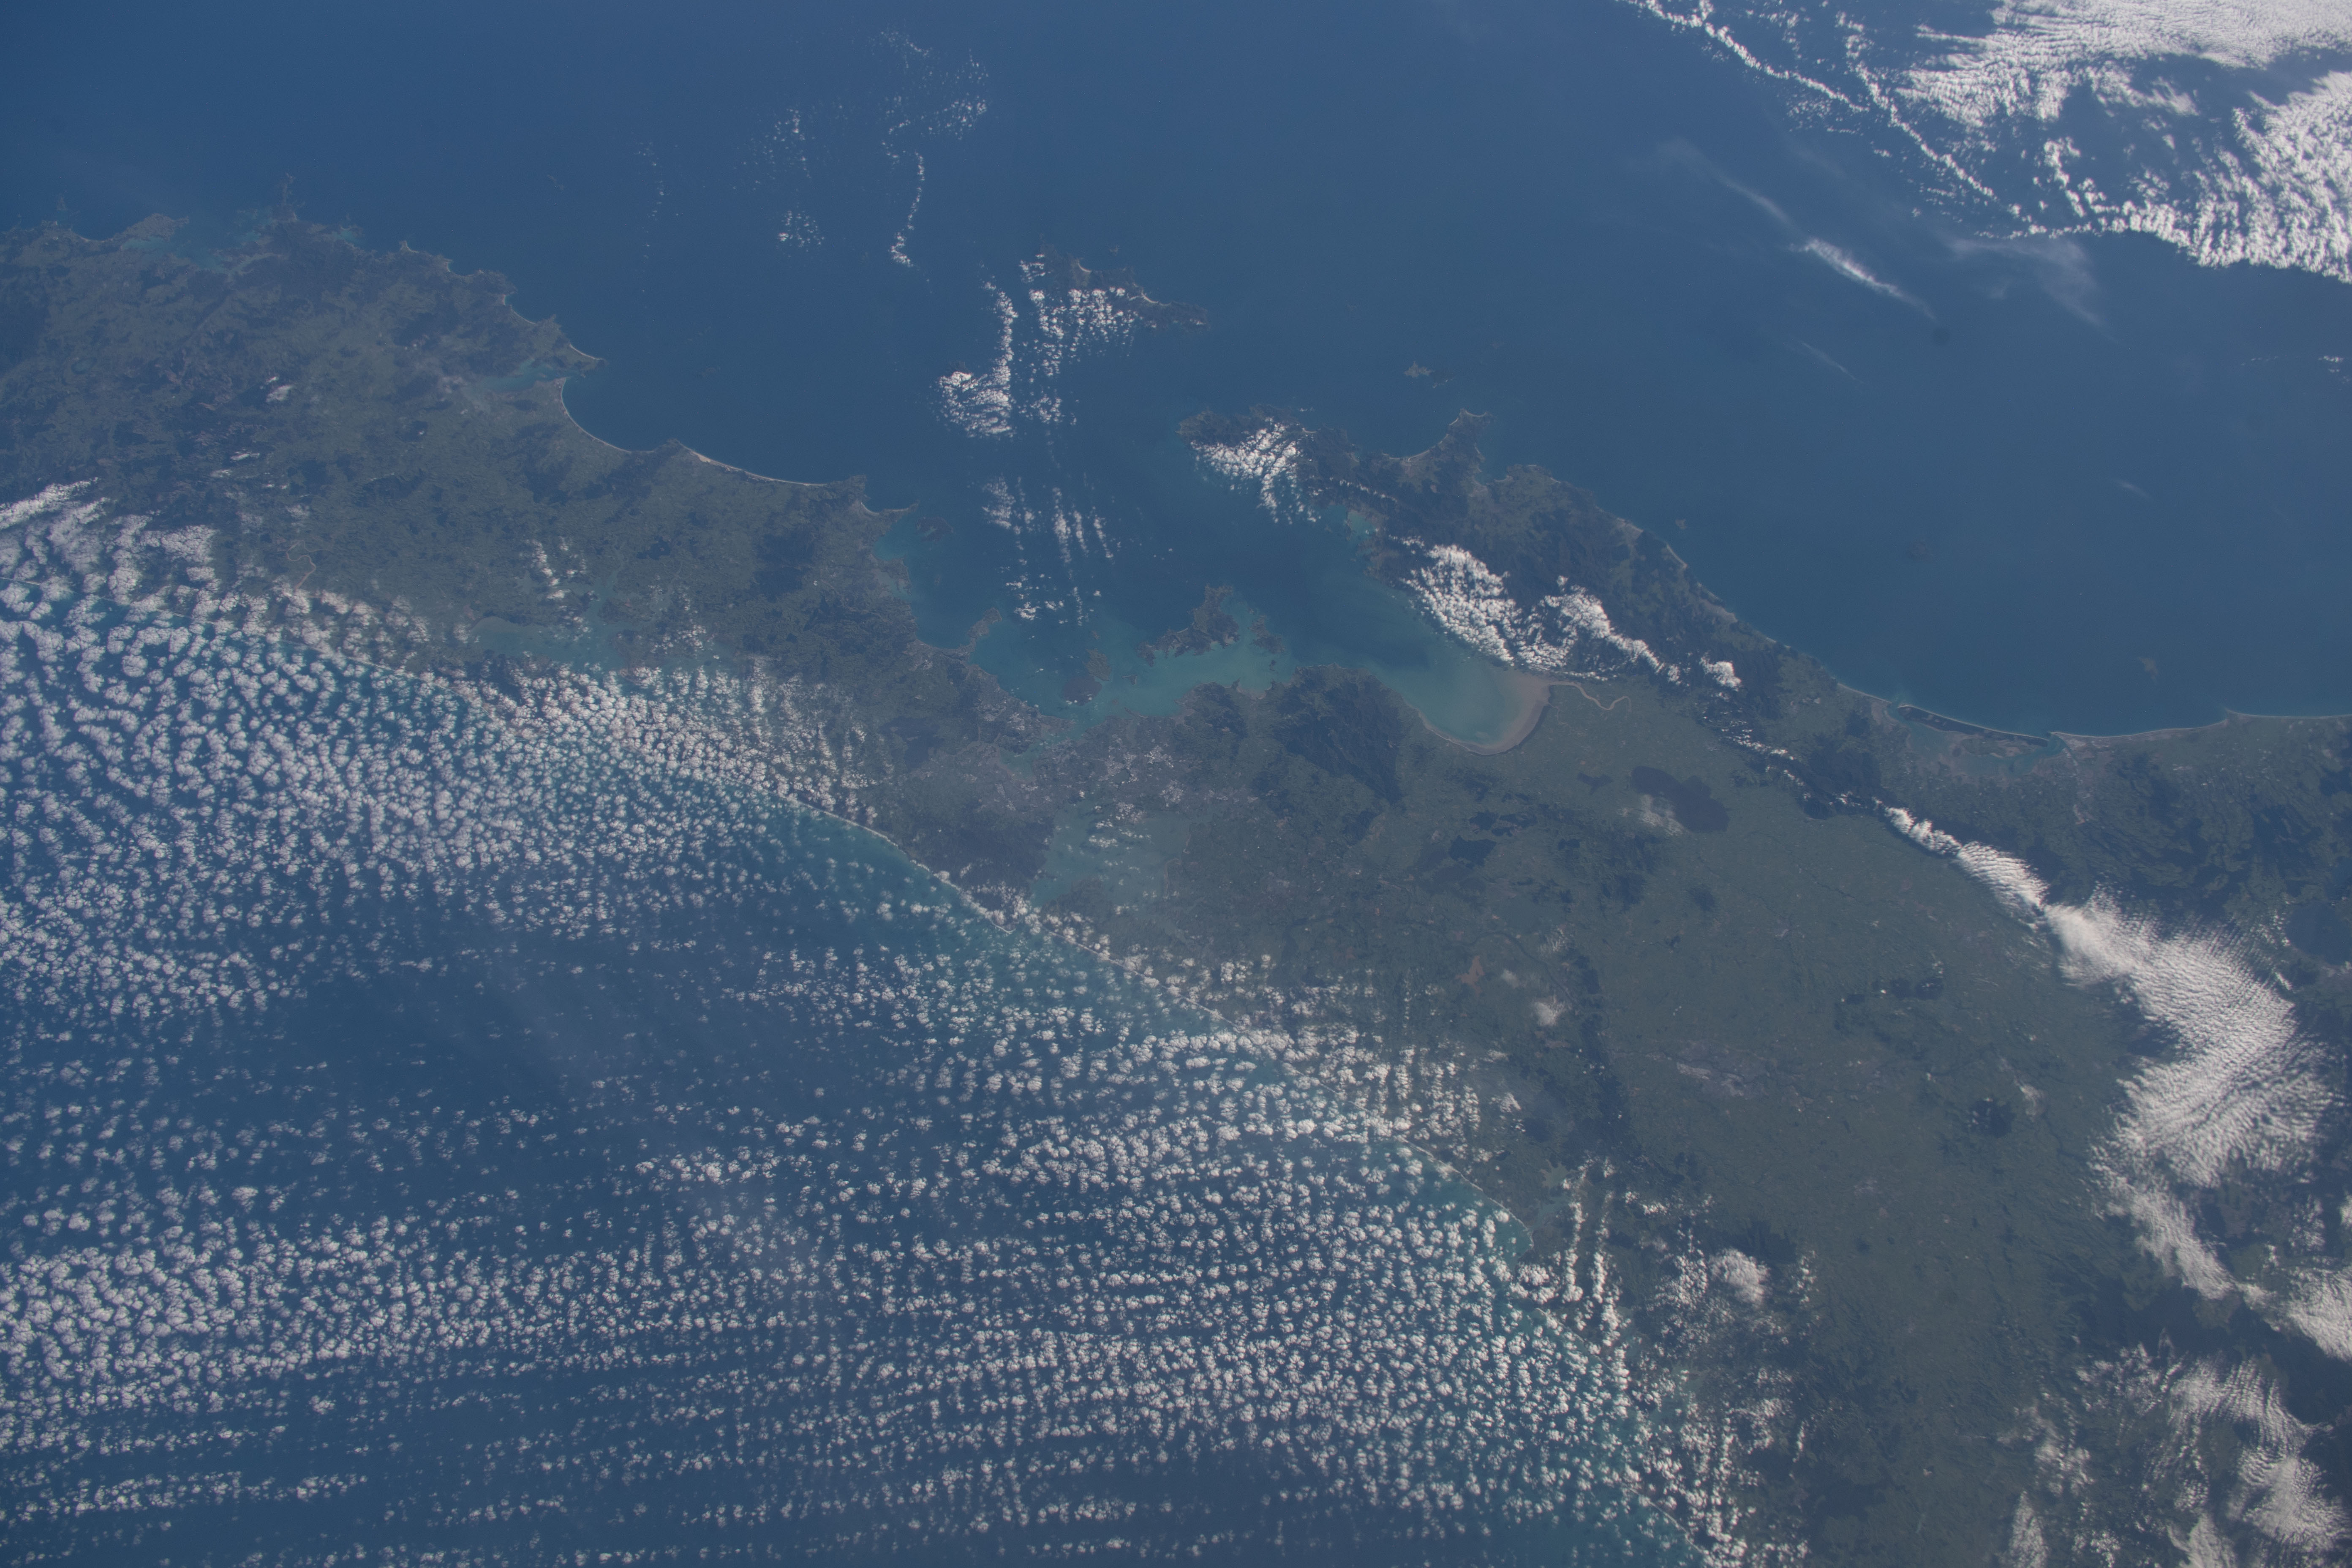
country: NEW ZEALAND-NI
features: BAY OF PLENTY, HAURAKI GULF
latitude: -37.0
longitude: 175.0
